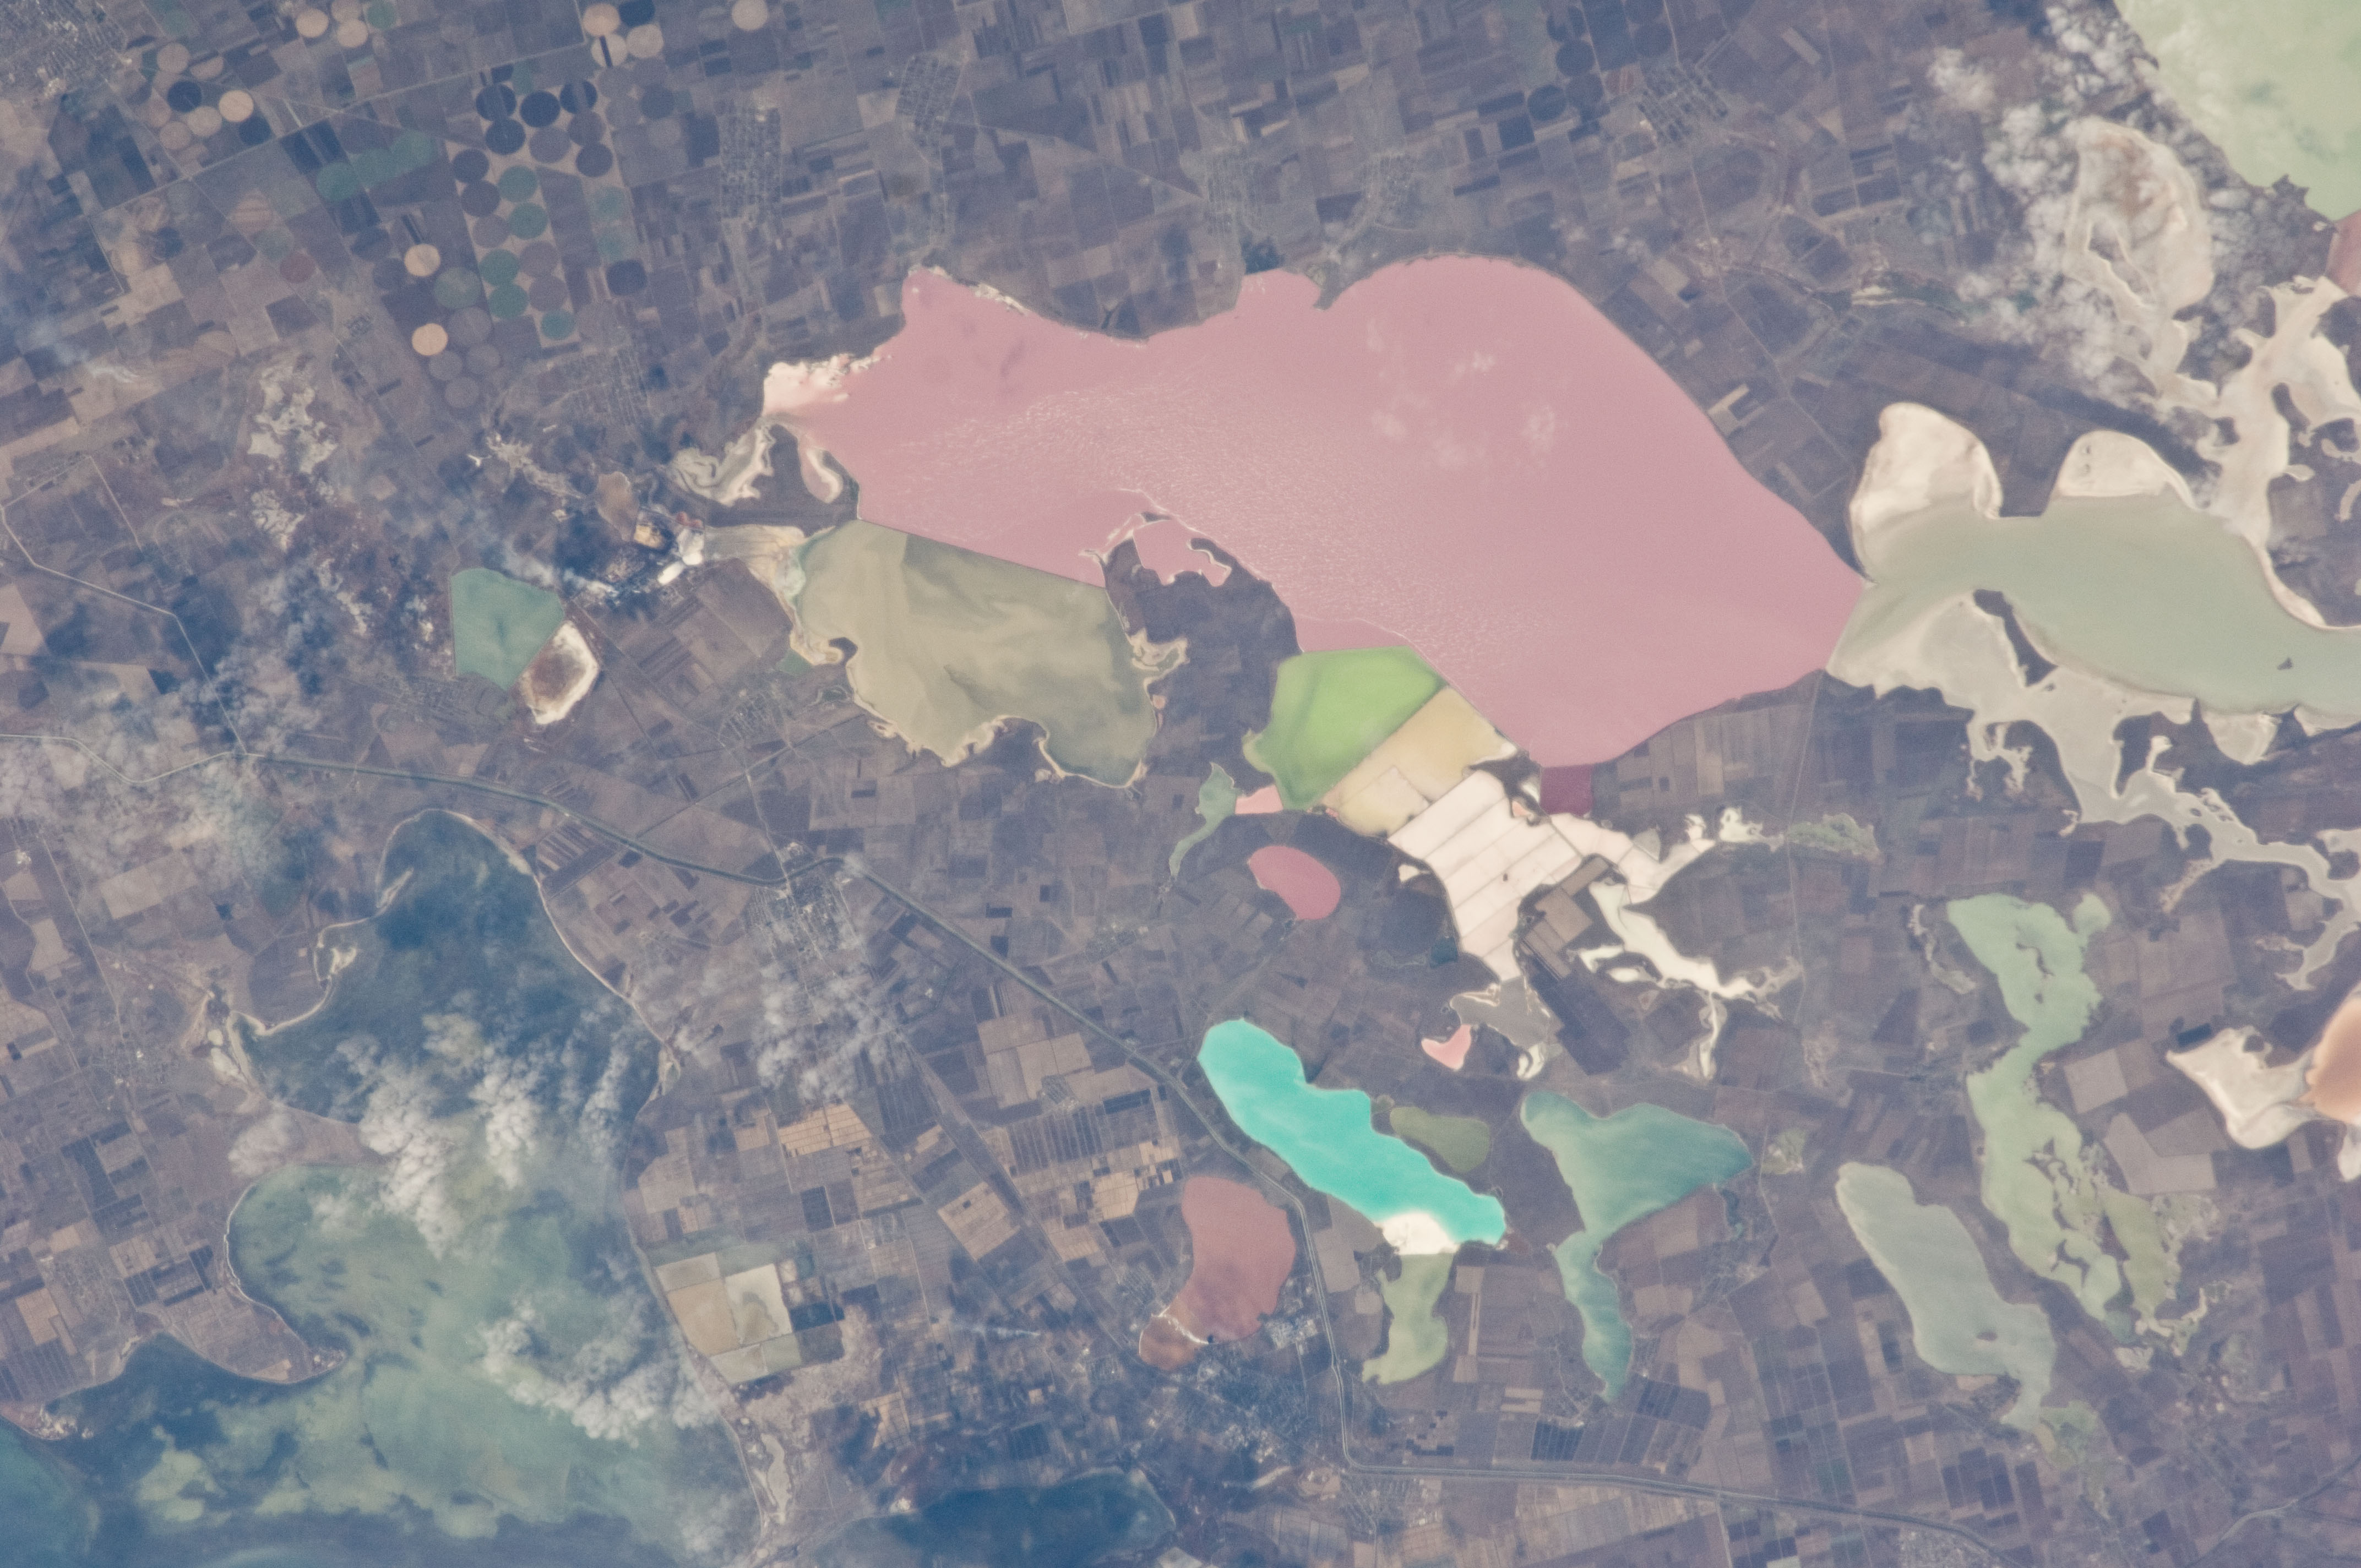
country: UKRAINE
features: SYVASH, AGR., SEA OF AZOV
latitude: 46.0
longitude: 33.6
